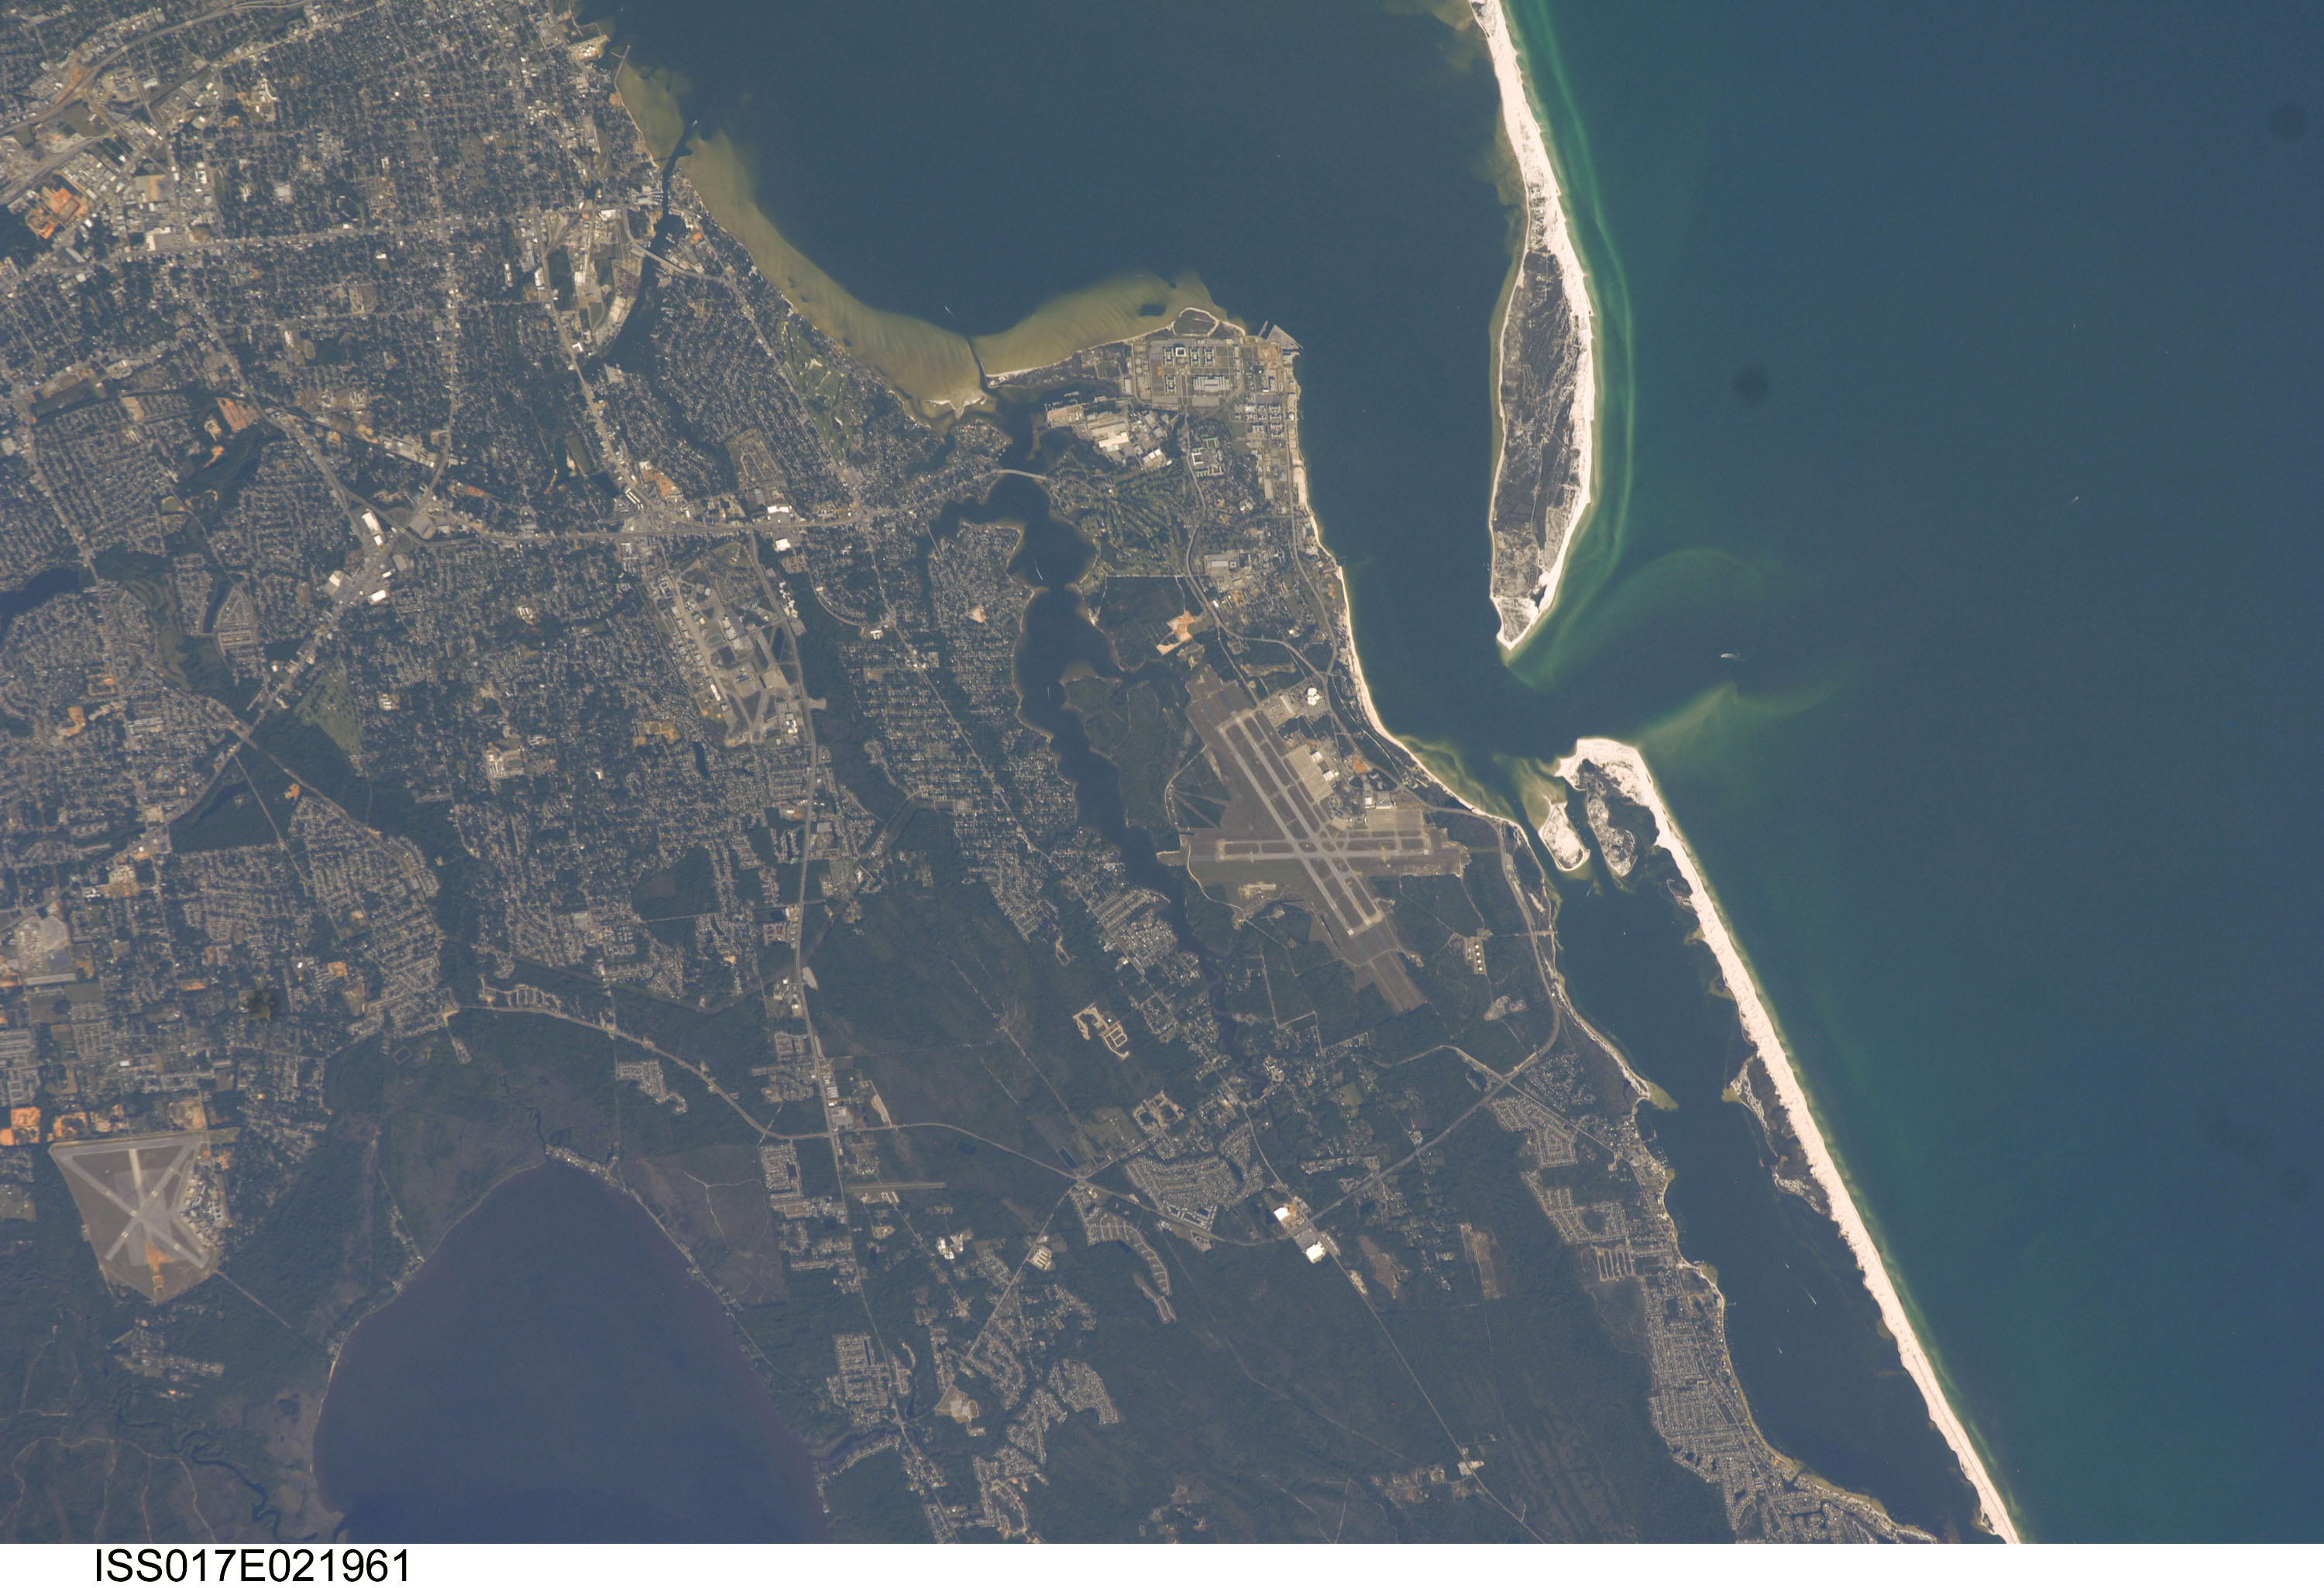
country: USA-FLORIDA
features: PENSACOLA, AIRFIELDS, SANTA ROSA ISLAND
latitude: 30.4
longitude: -87.3
